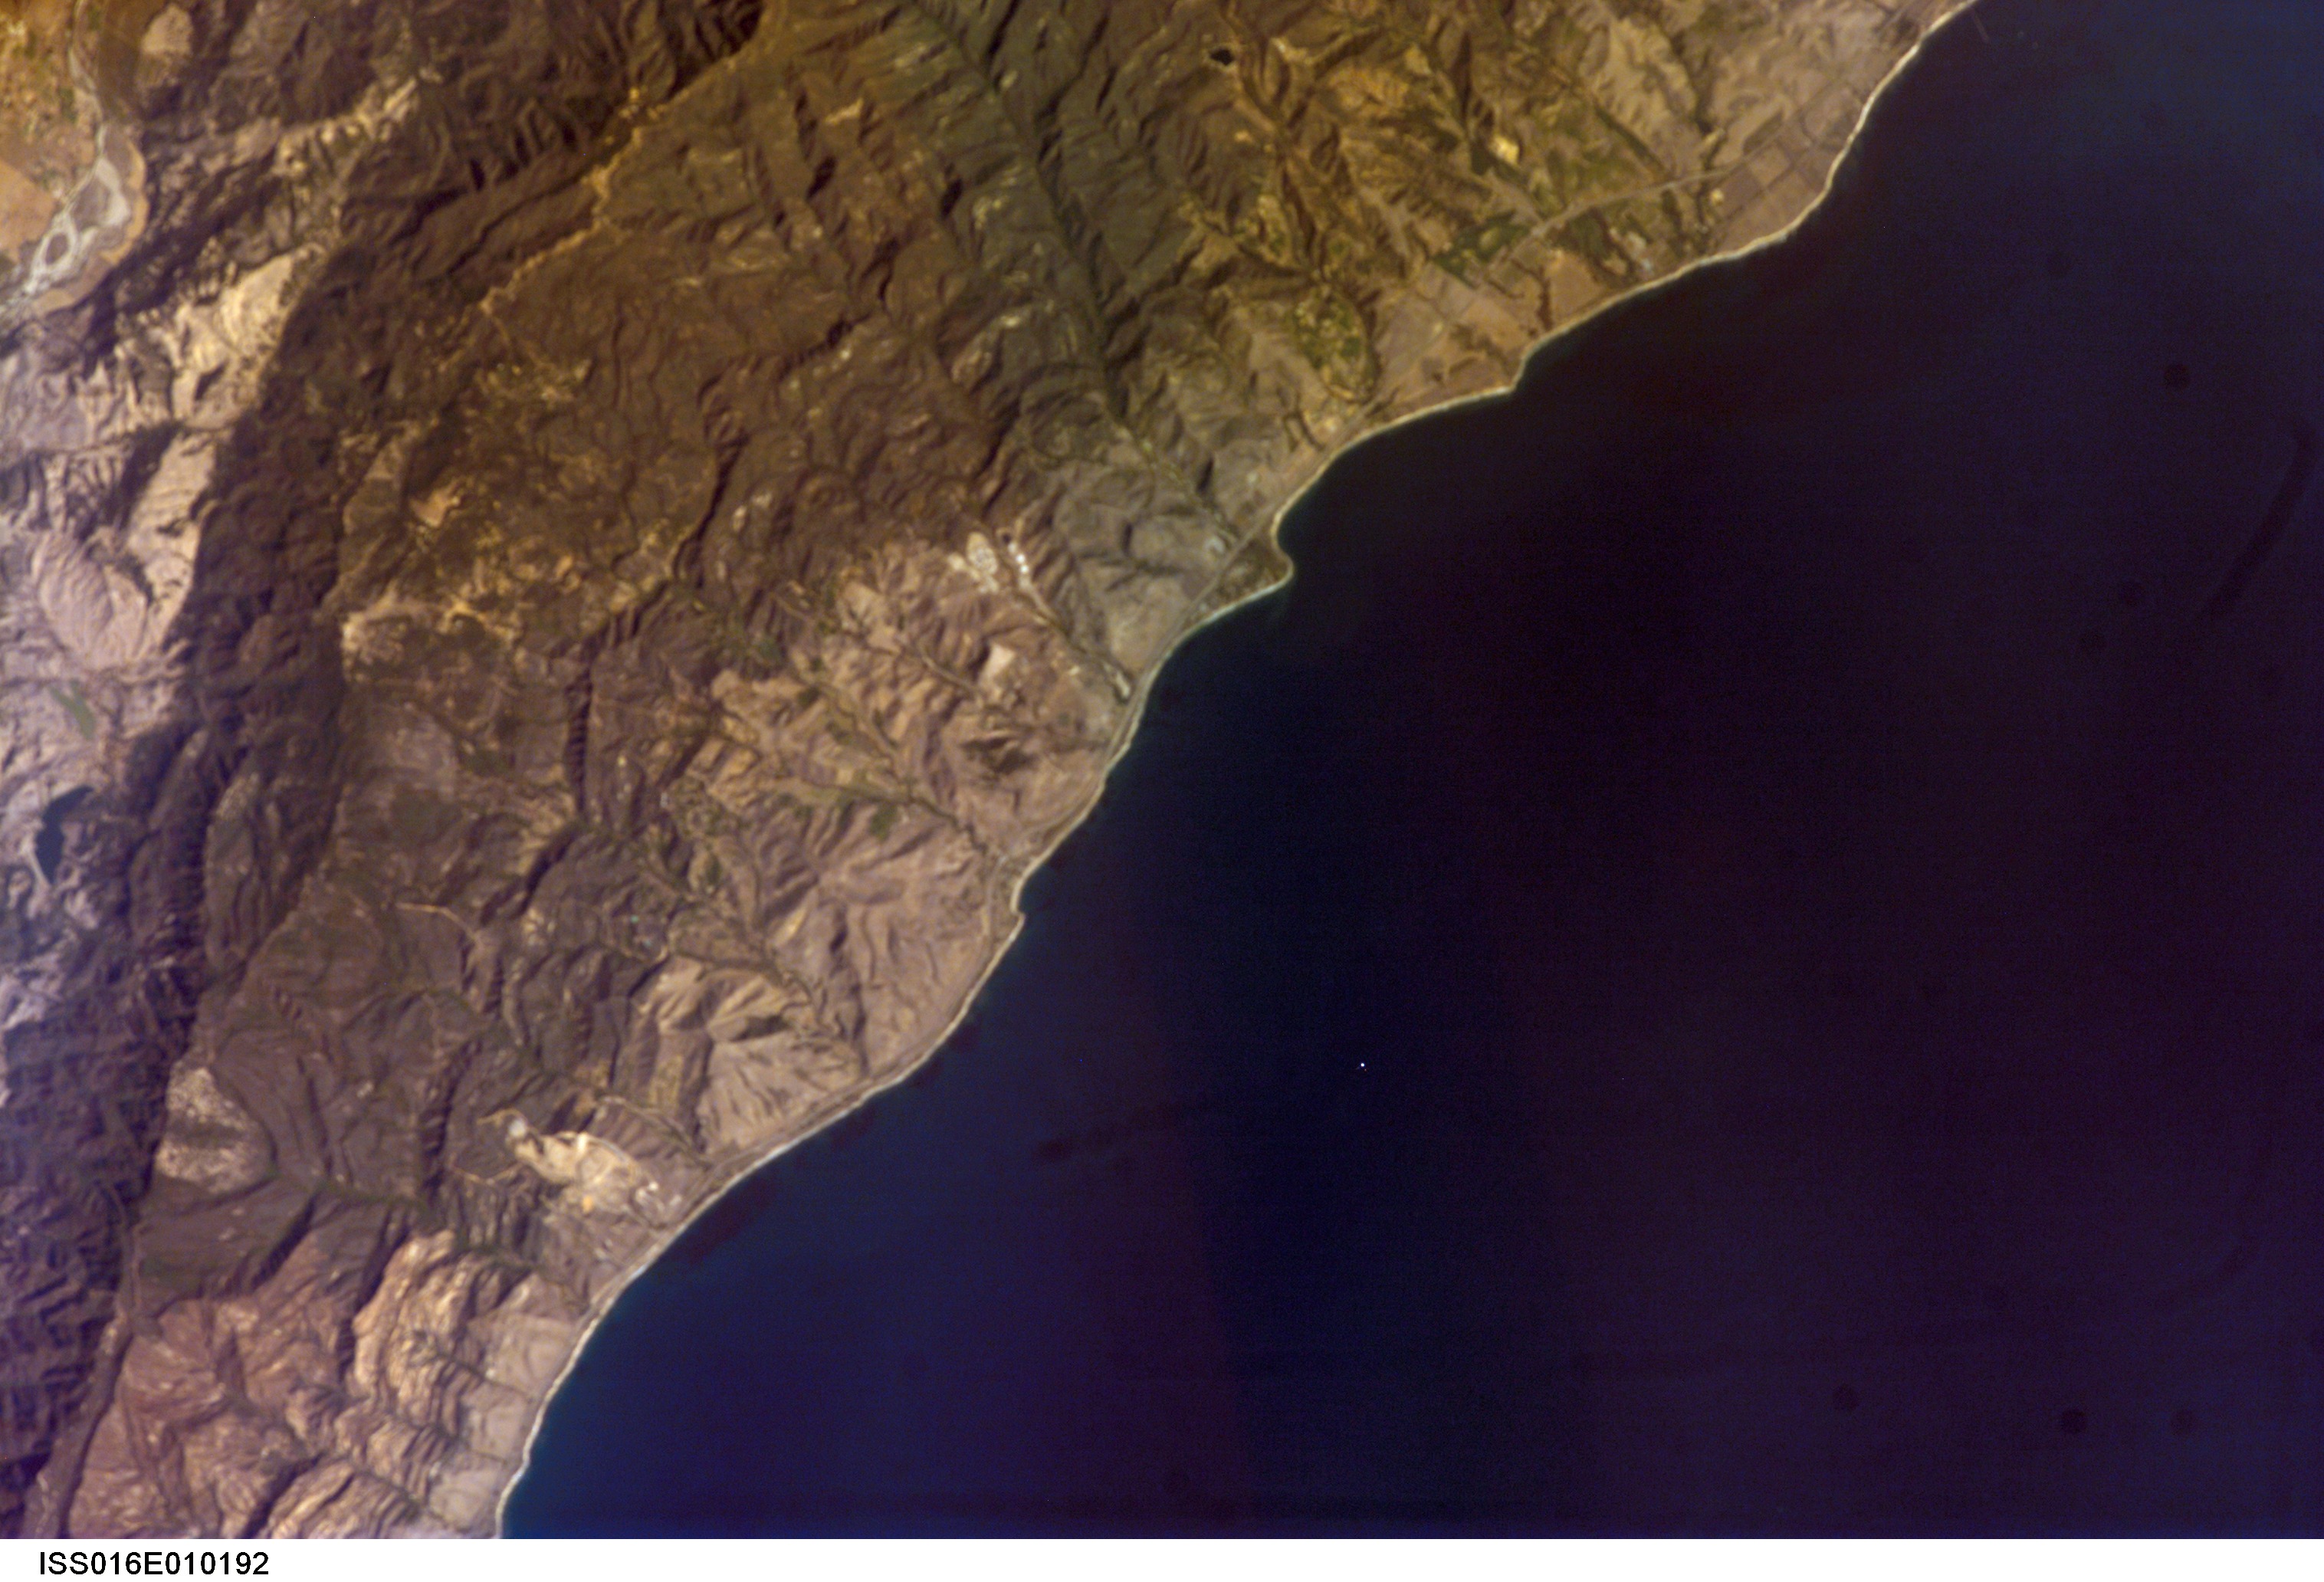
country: USA-CALIFORNIA
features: REFUGIO BEACH
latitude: 34.5
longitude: -120.1
